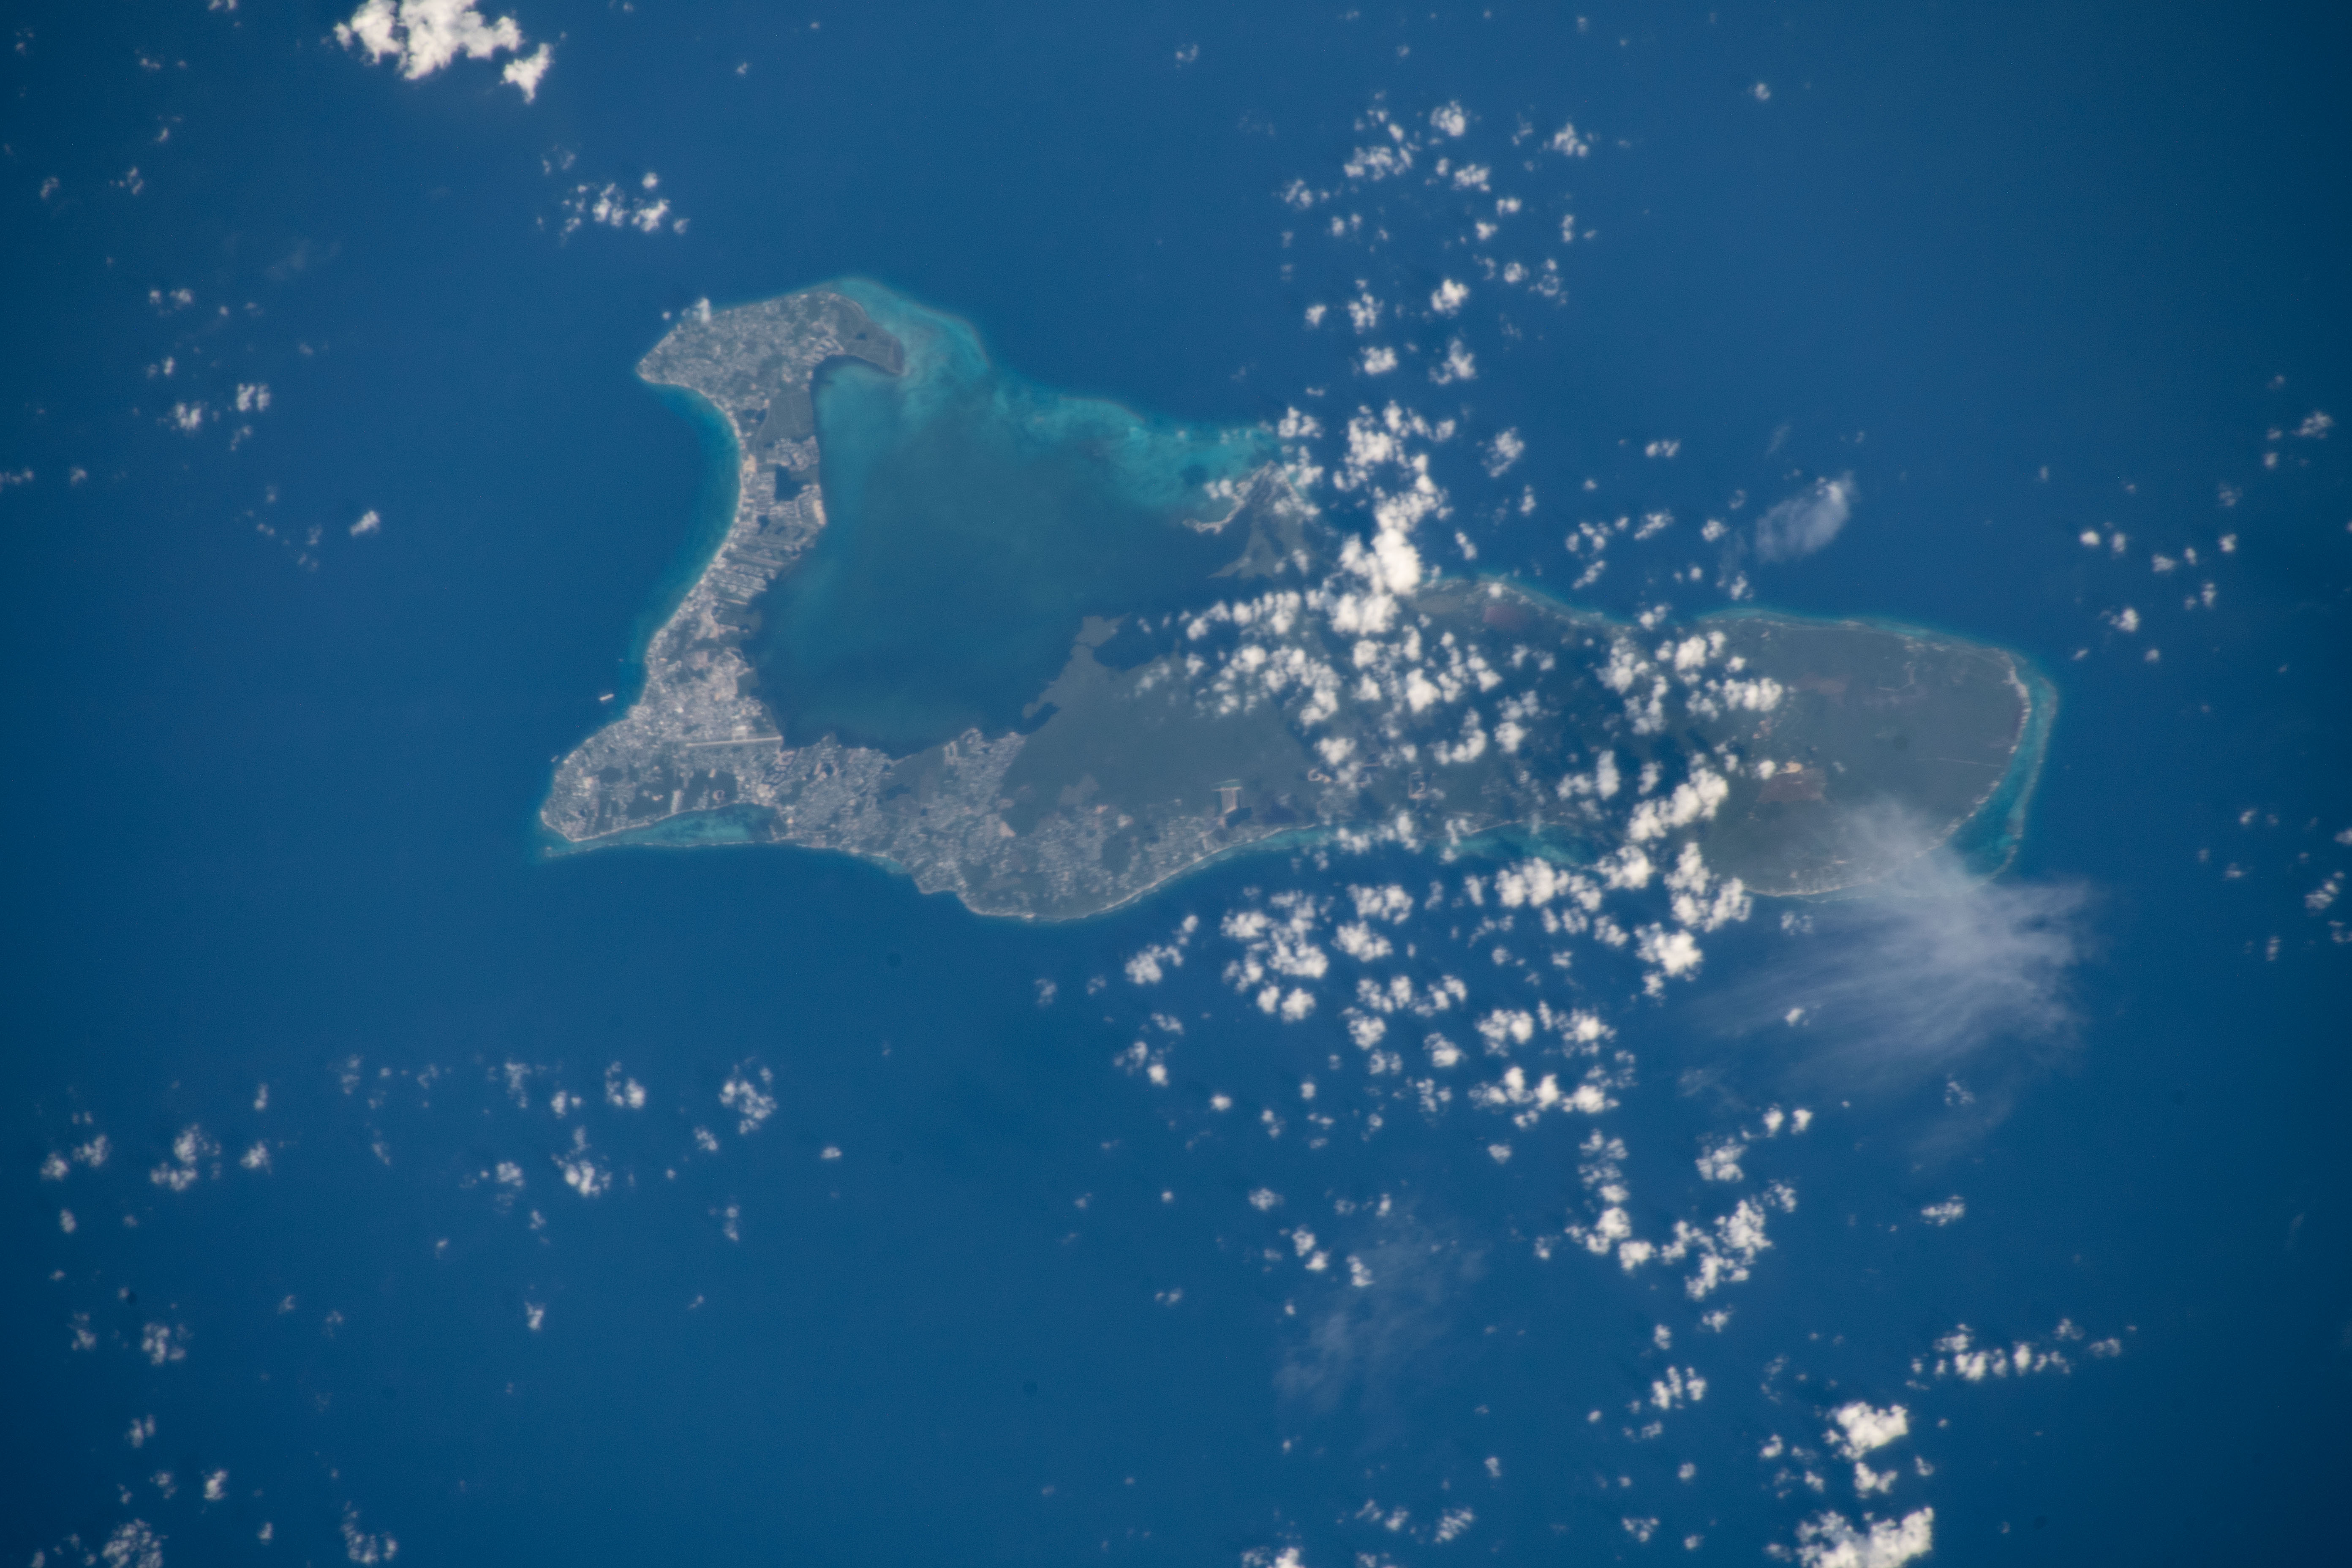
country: CAYMAN ISLANDS
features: CAYMAN ISLANDS
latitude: 19.3
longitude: -81.2
